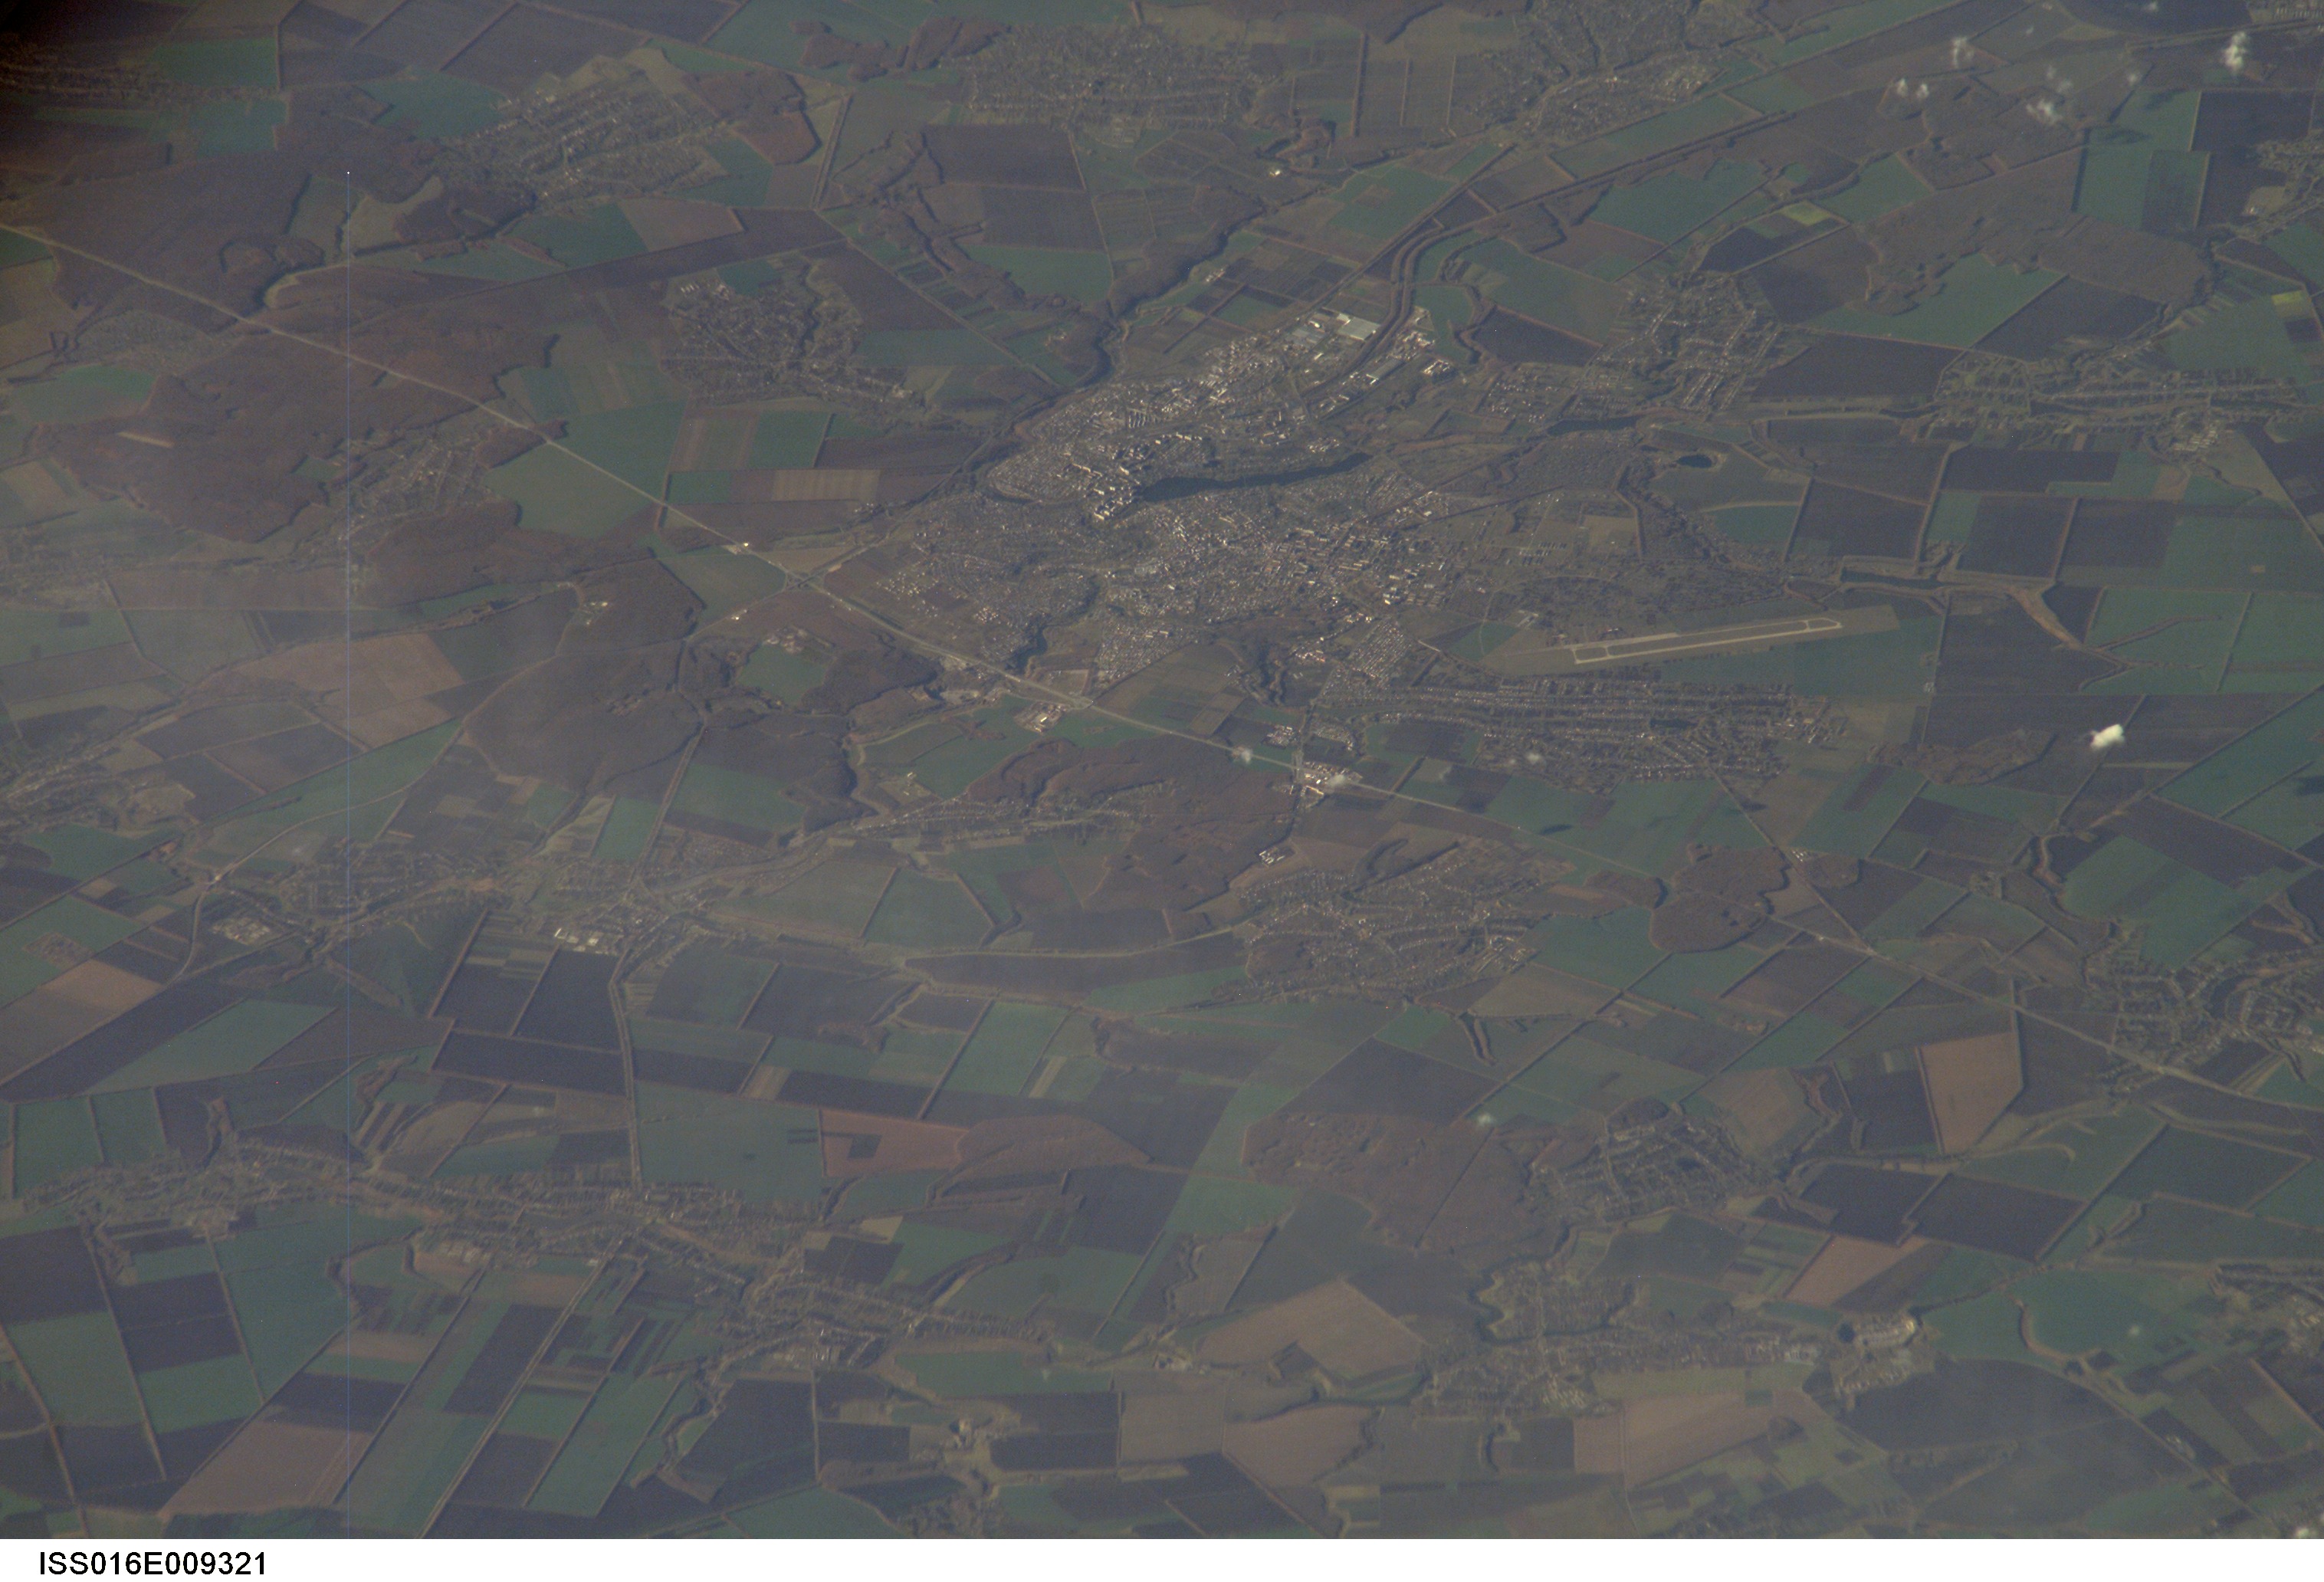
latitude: 48.8
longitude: 30.3
